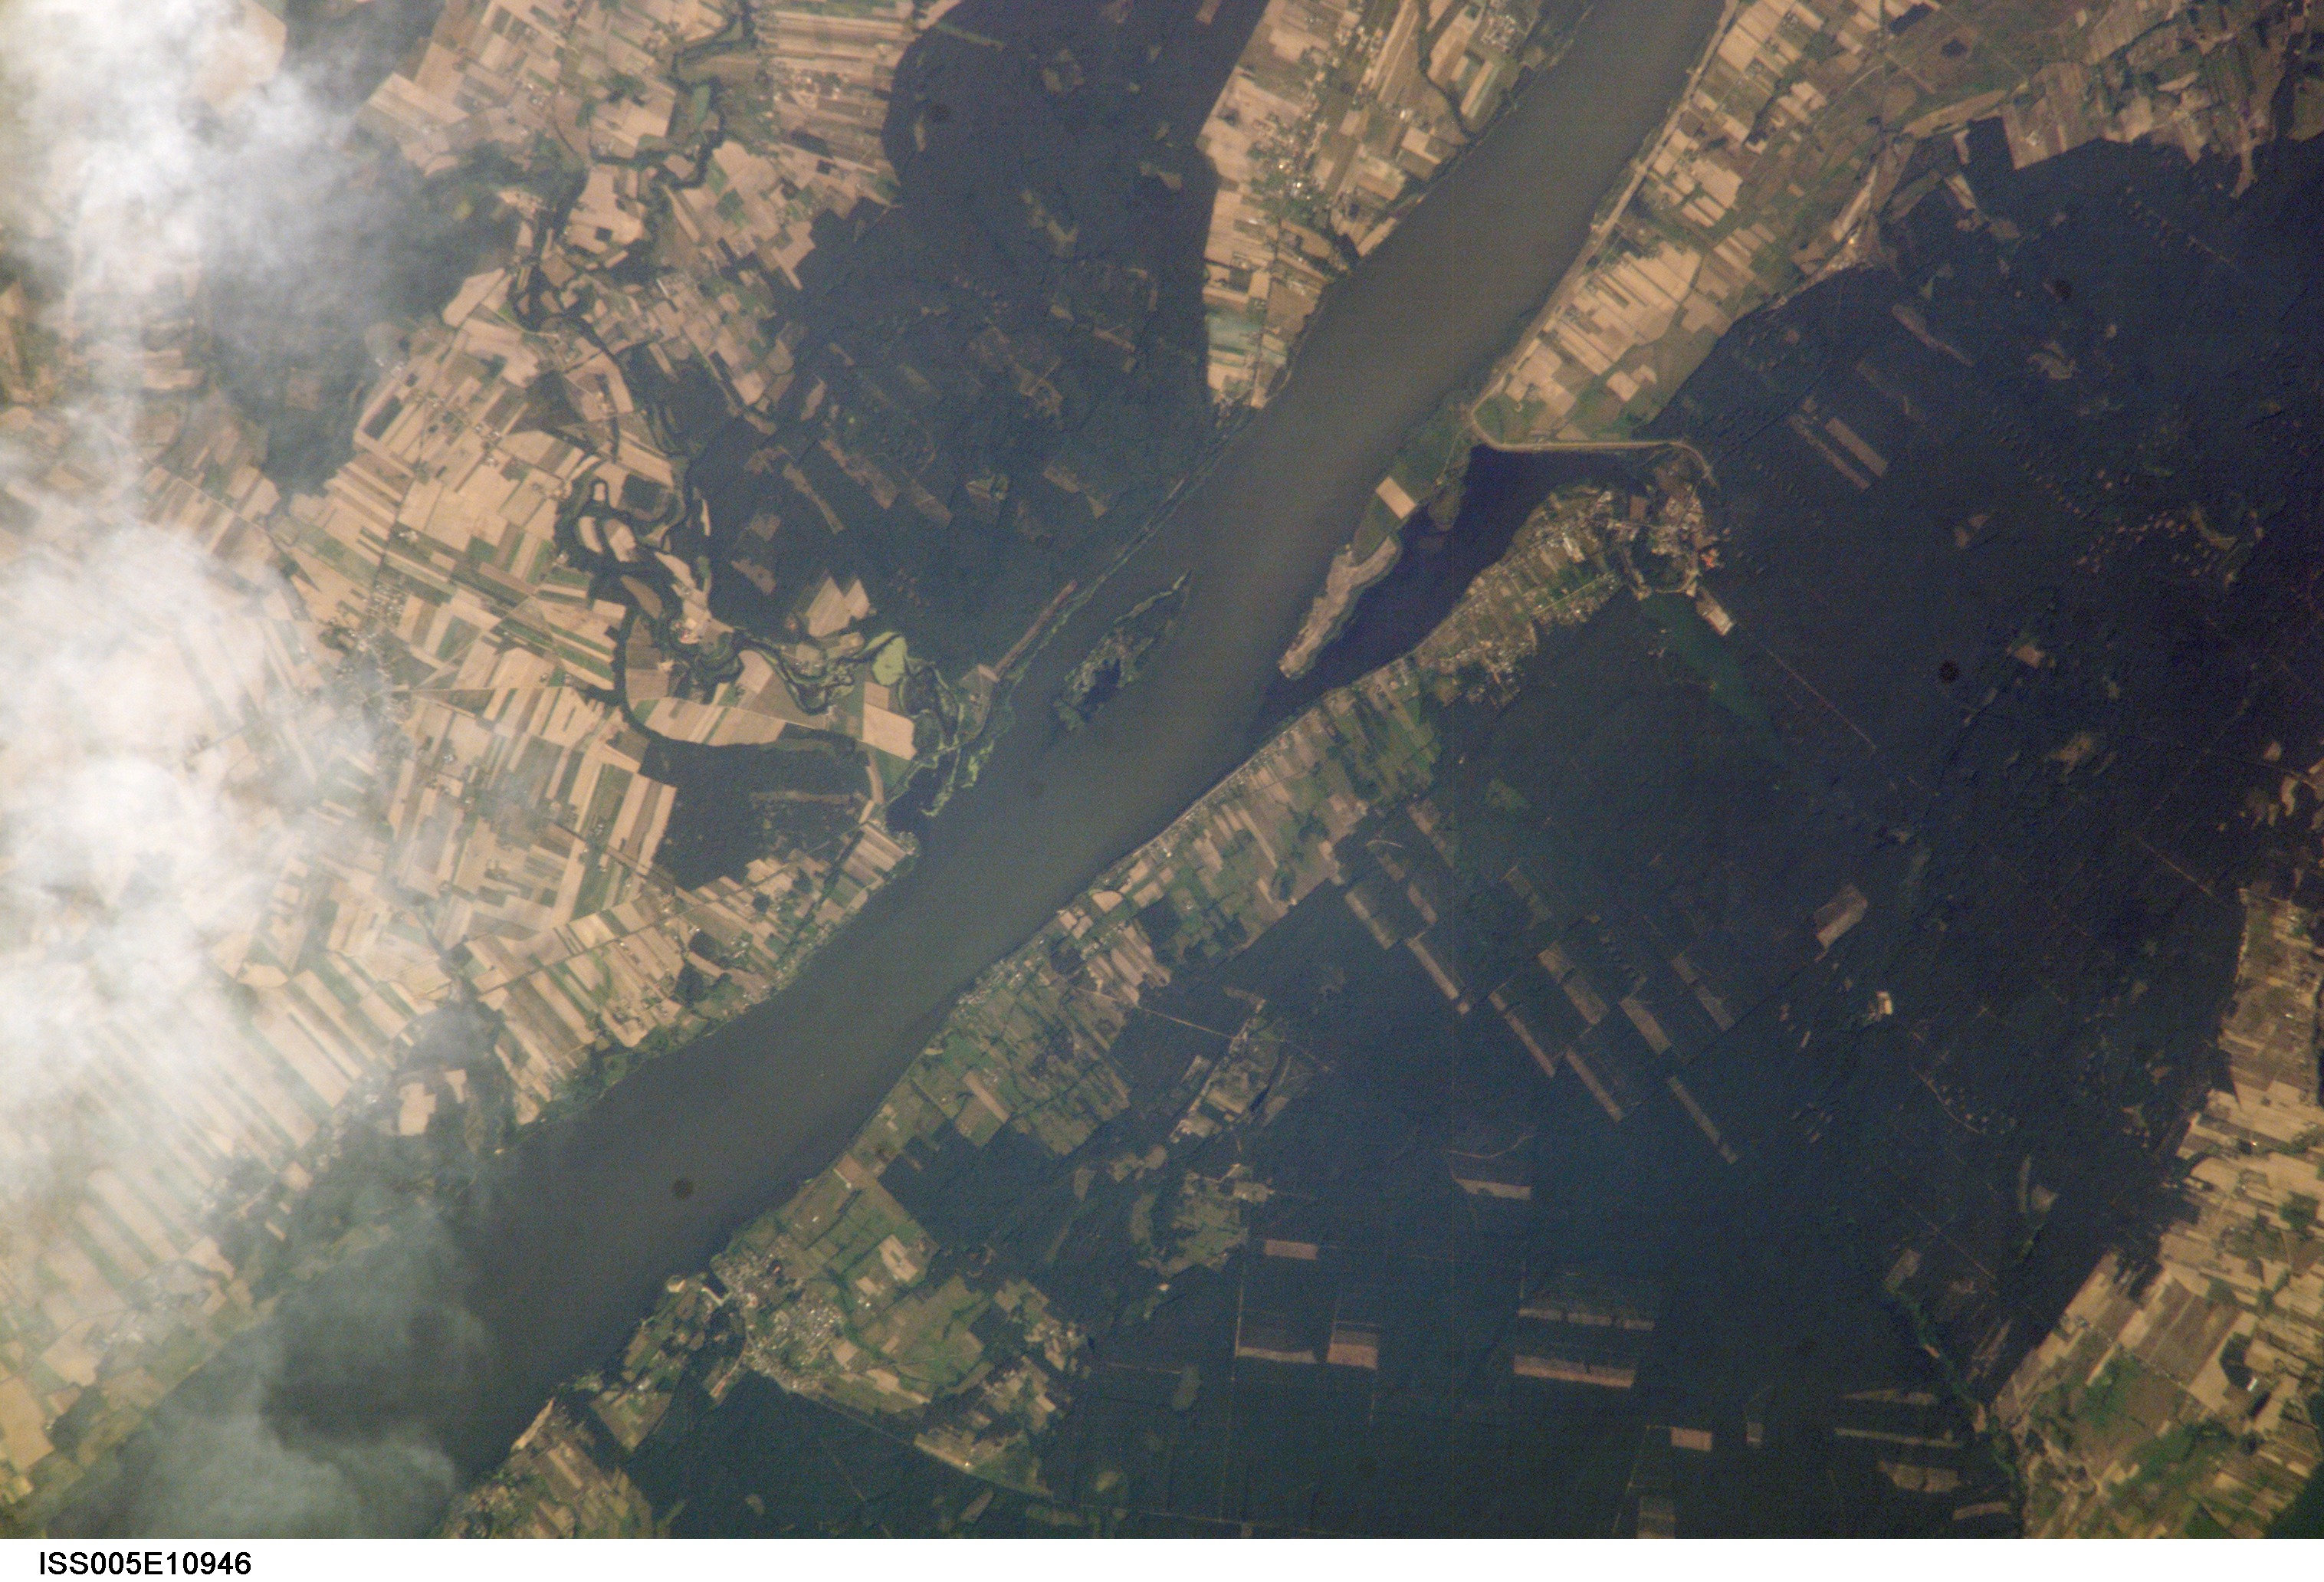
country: POLAND
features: VISTULA RIVER, AGRICULTURE
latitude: 52.5
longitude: 19.5
